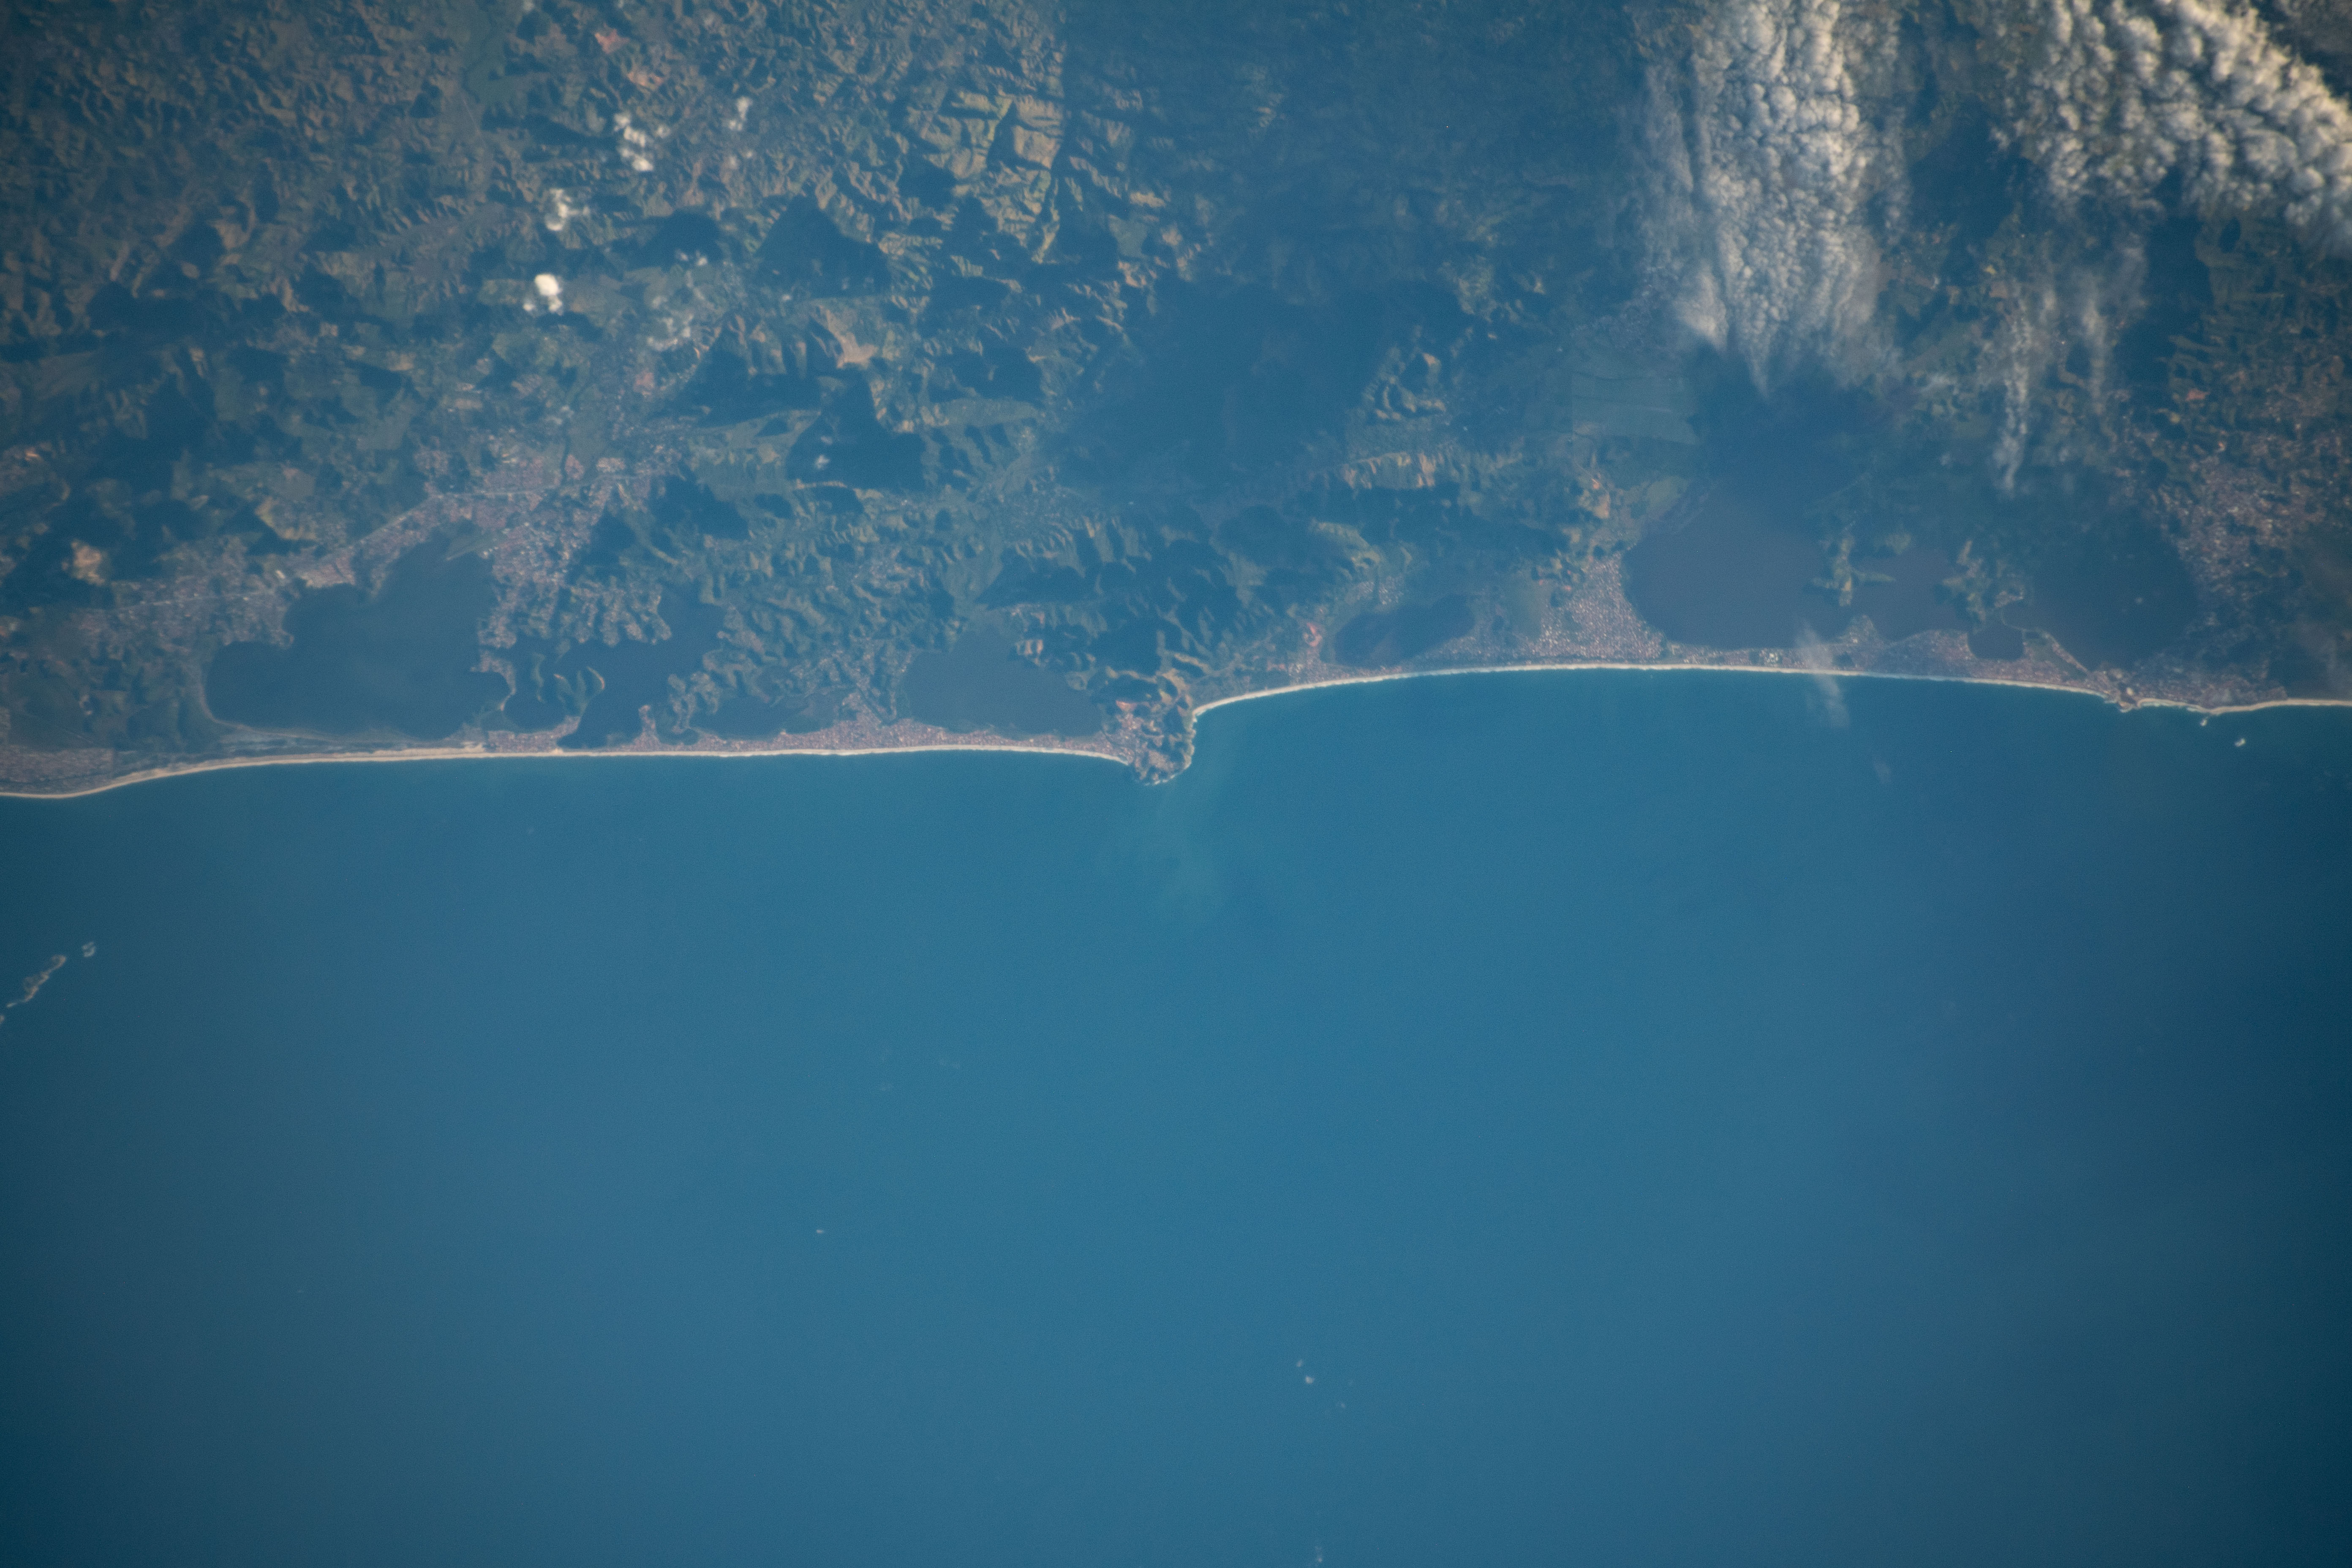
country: BRAZIL
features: LAGOA DE SAQUAREMA, NILO PECANHA, MARICA, JACONE, ILHAS MARICAS, COAST
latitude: -22.9
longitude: -42.7
